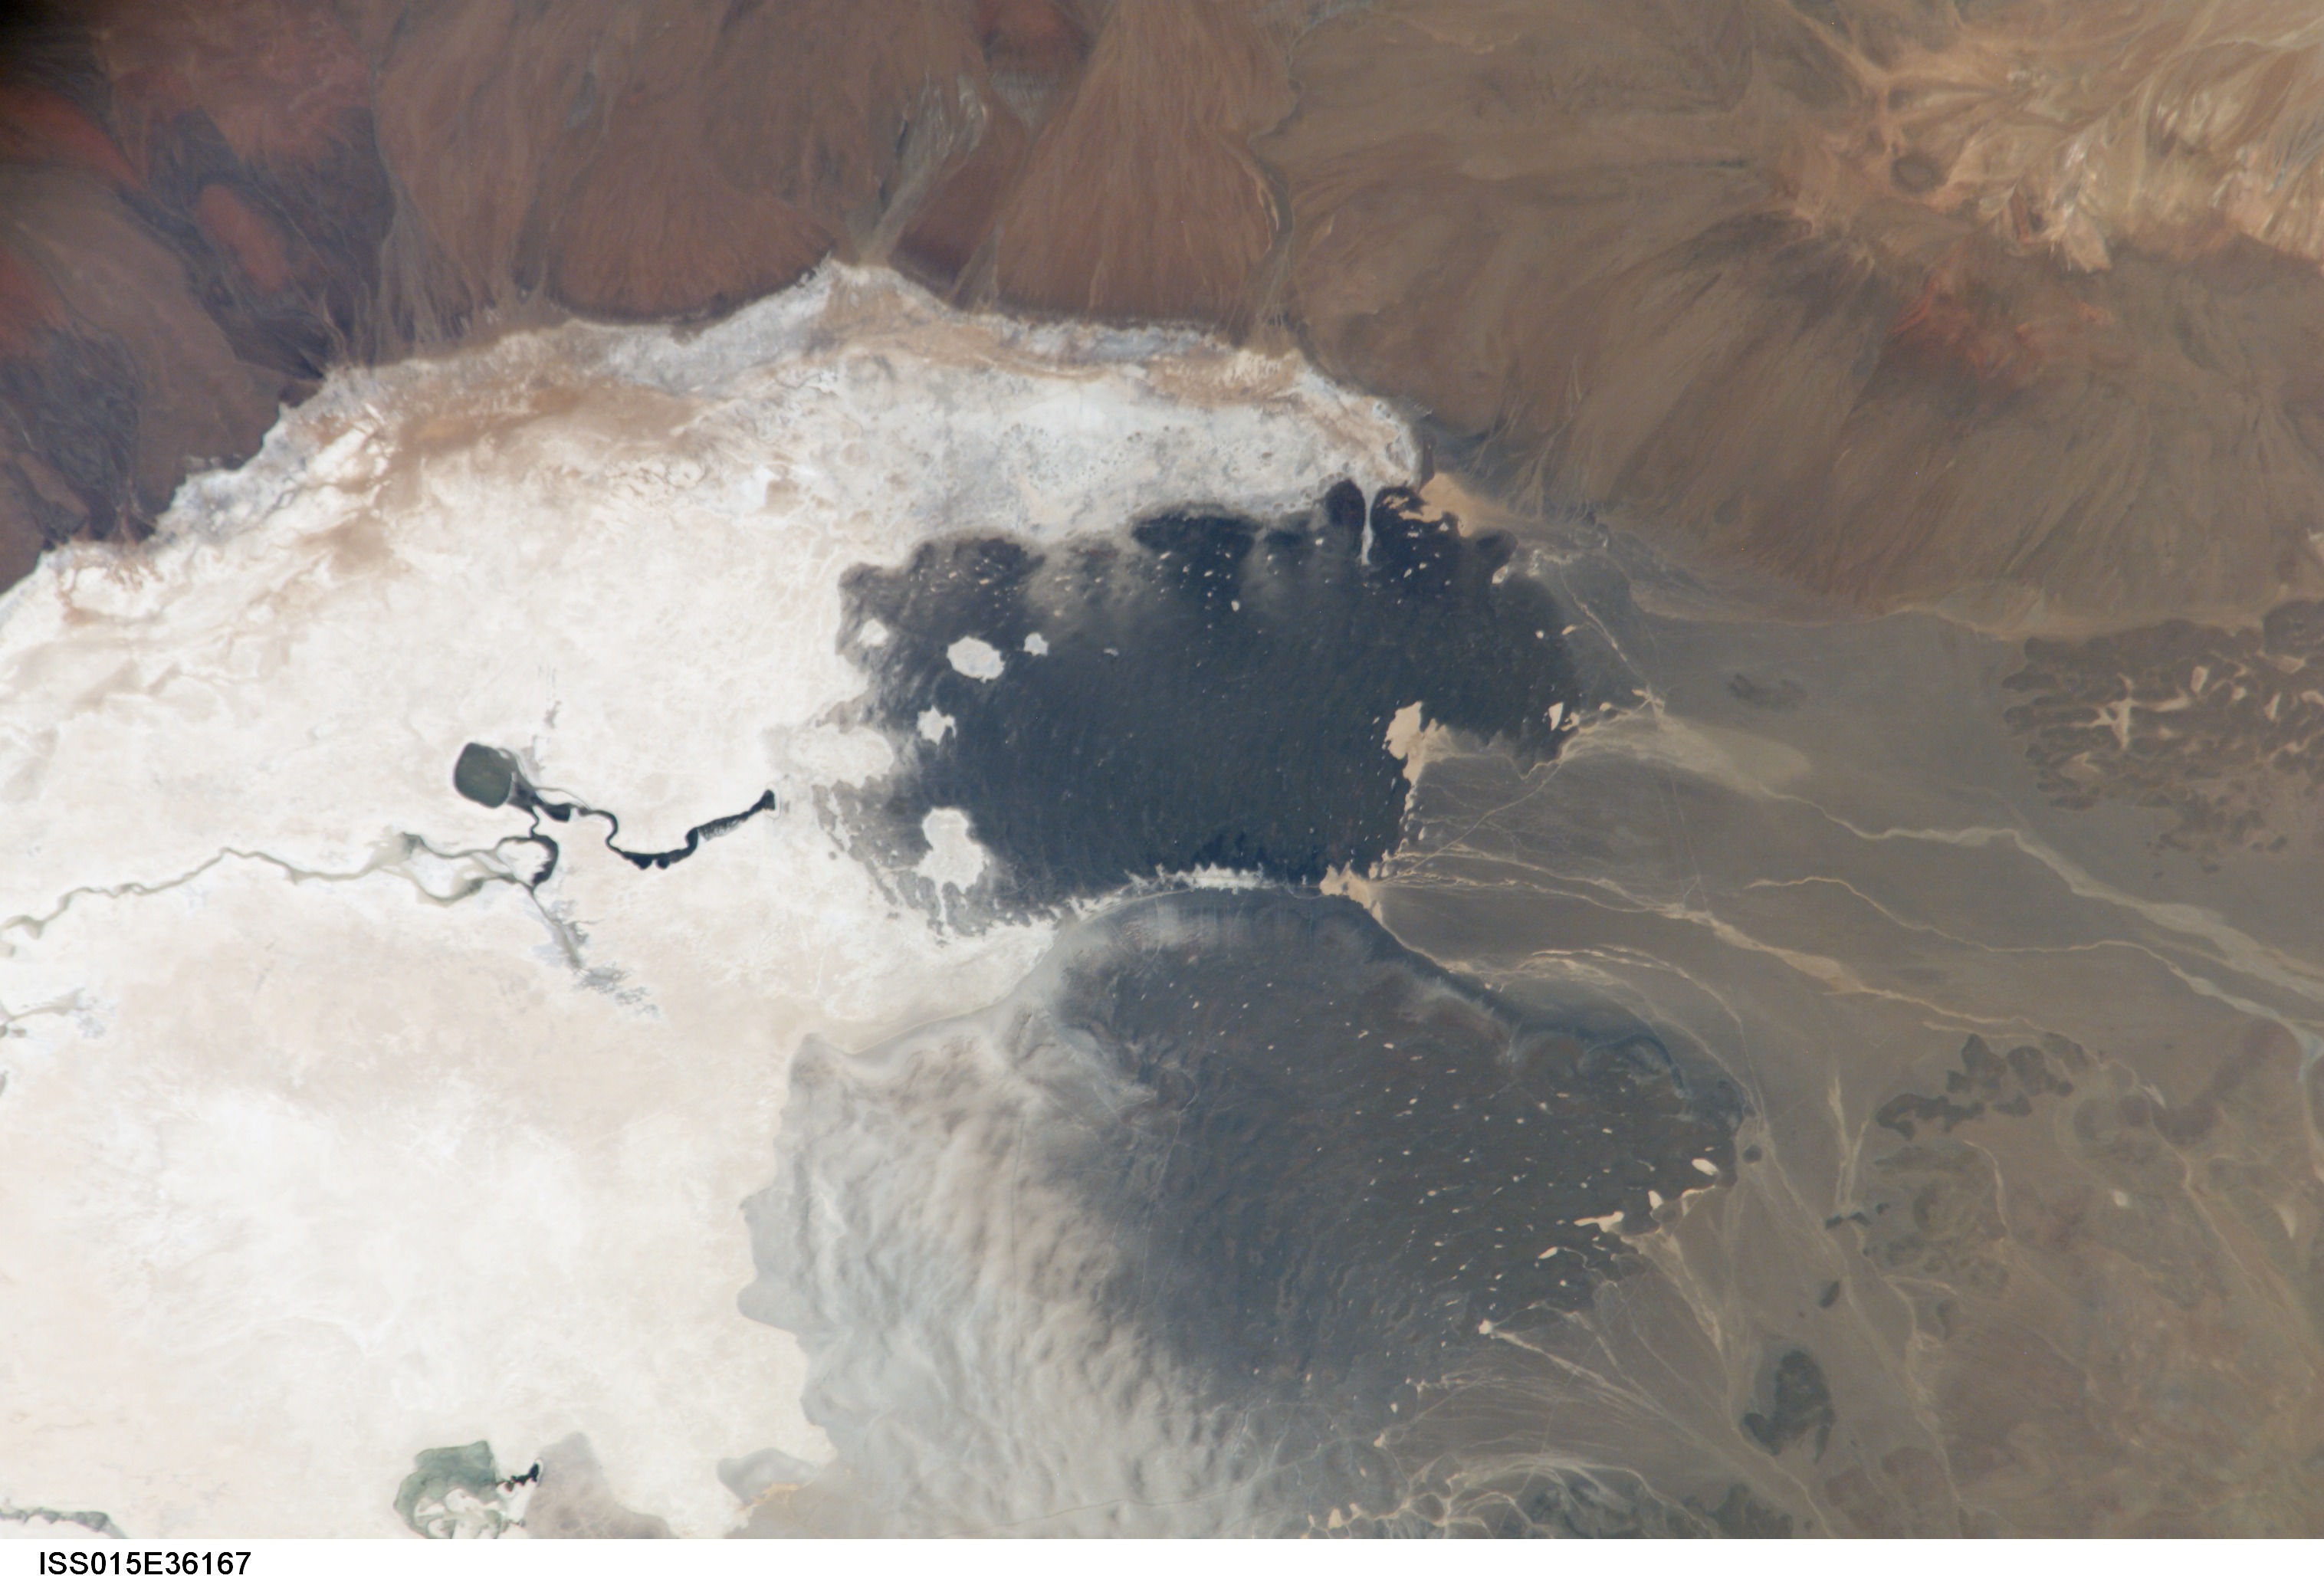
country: CHILE
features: NE PORTION OF SALAR DE ASCOTAN
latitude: -21.4
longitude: -68.2
